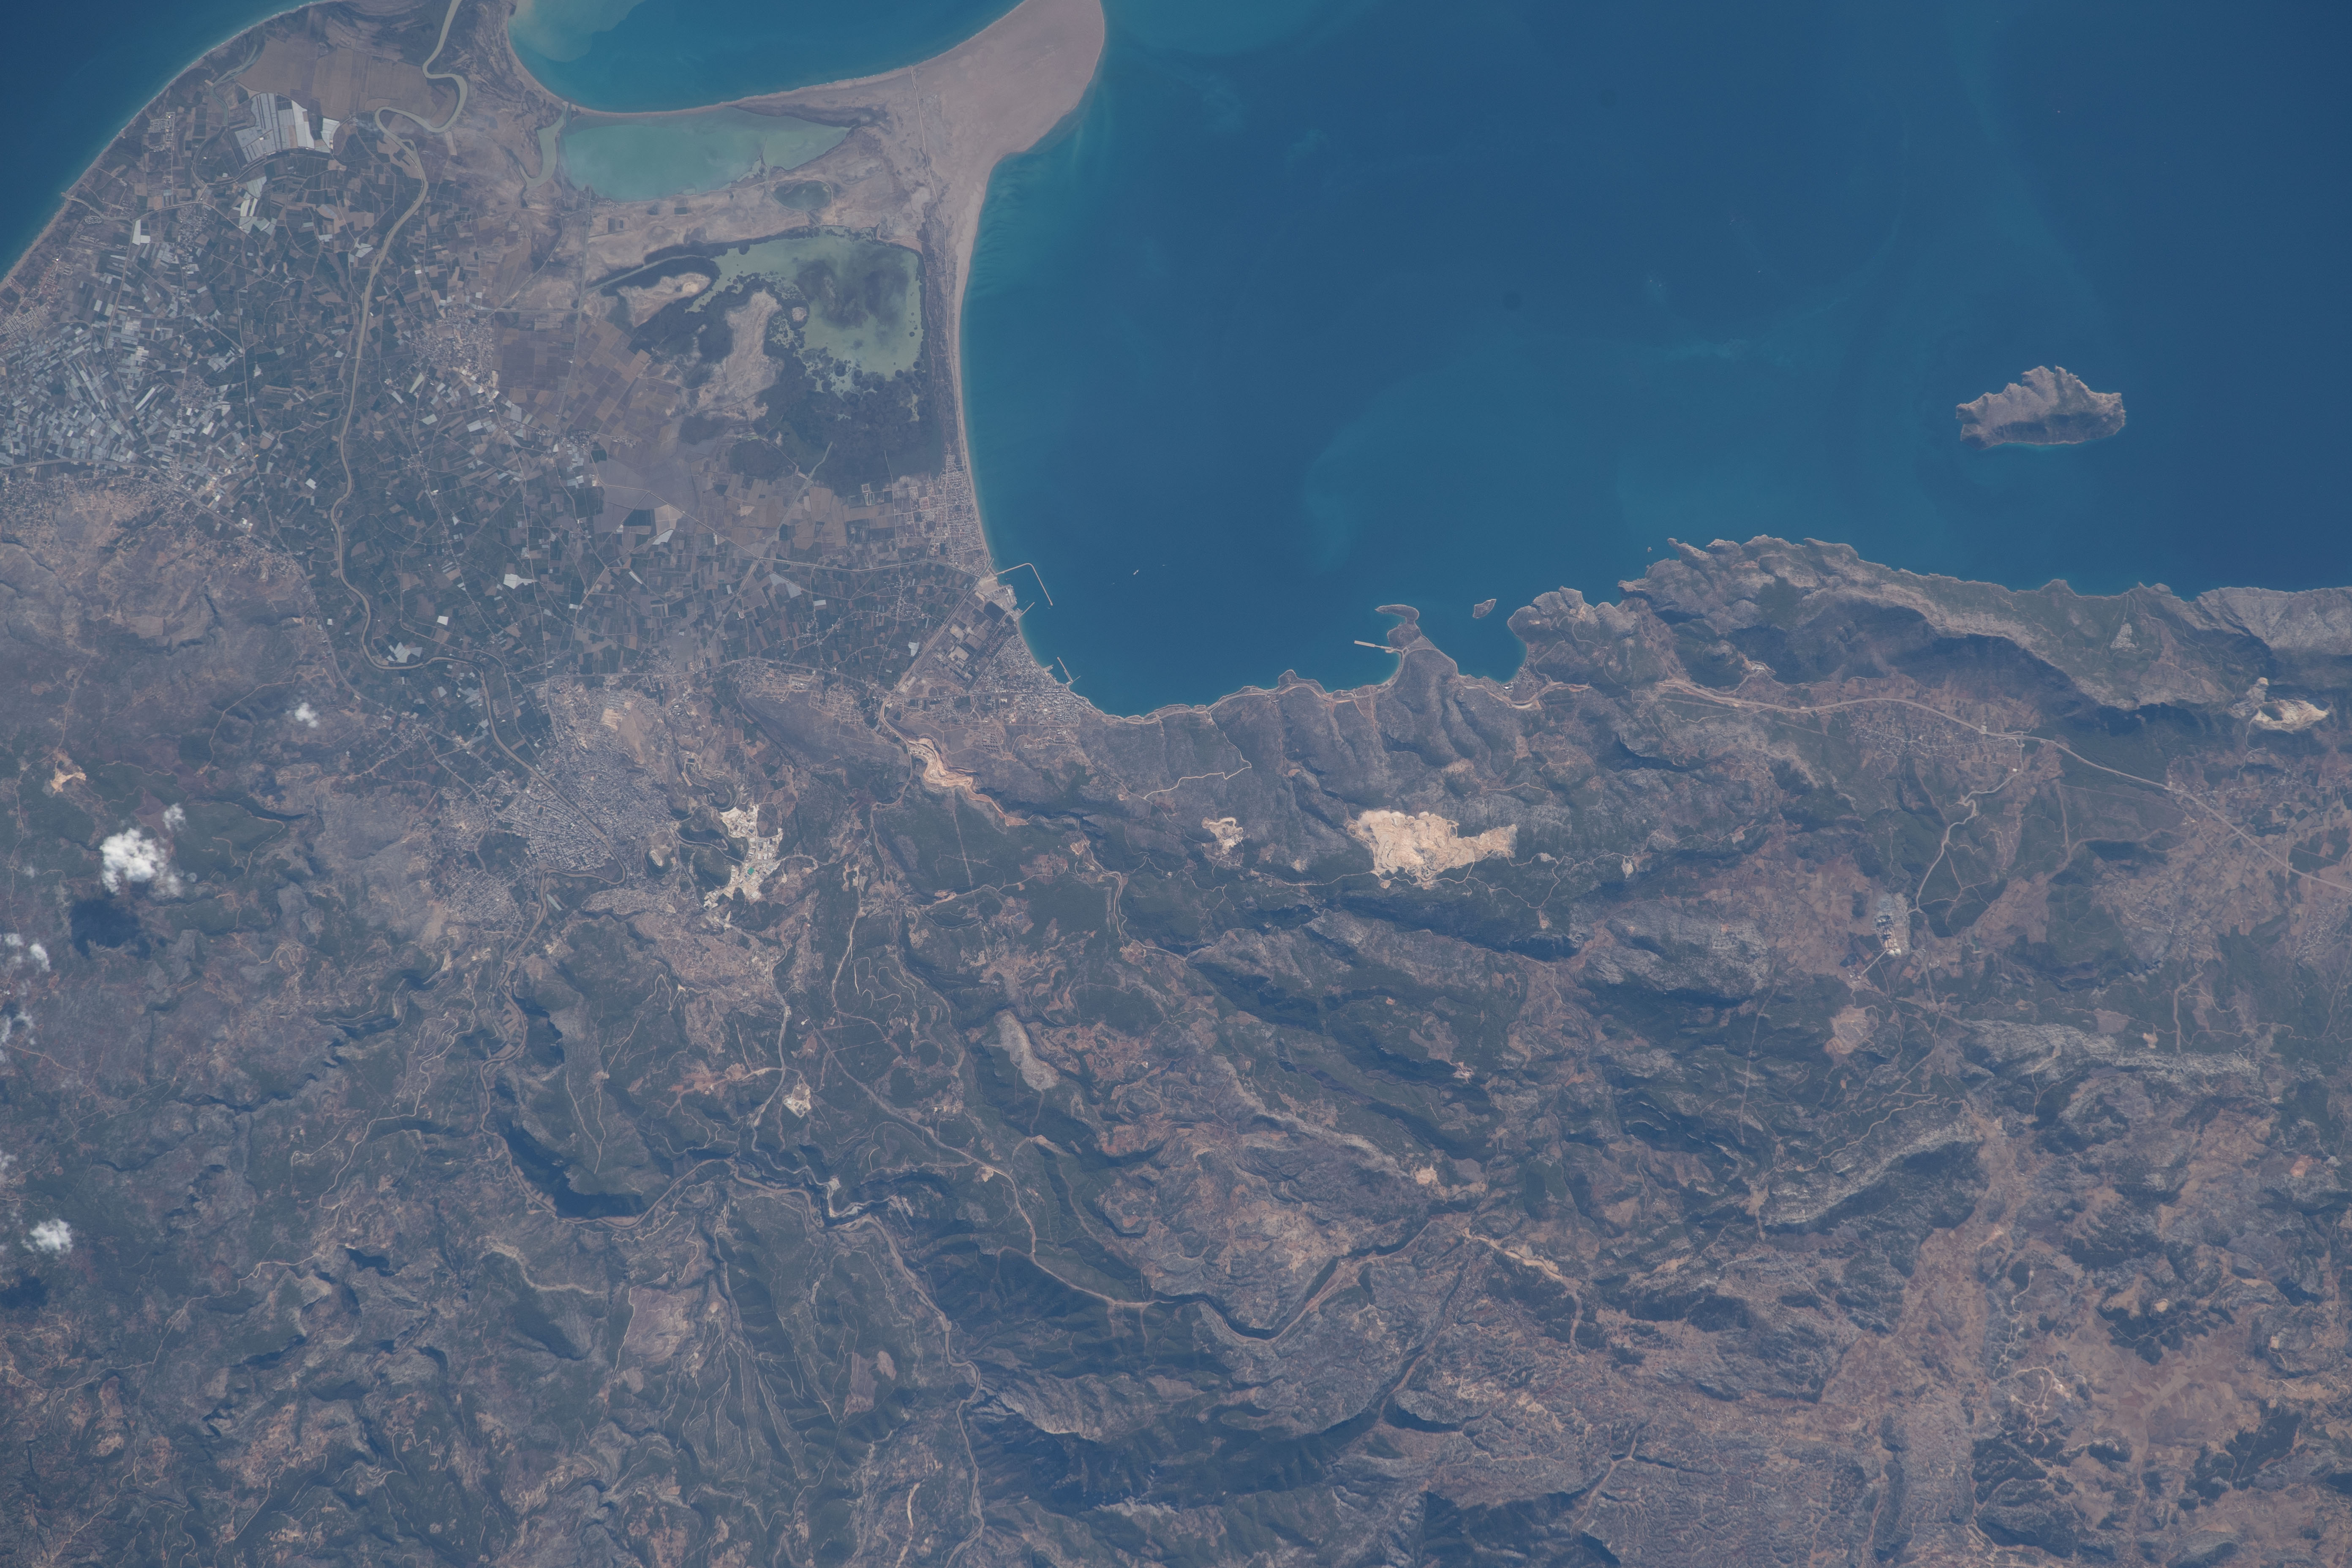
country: TURKEY
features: ARKUM, AKGOL, MEDMAR MADENCILIK, TURKEY
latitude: 36.3
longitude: 33.8
